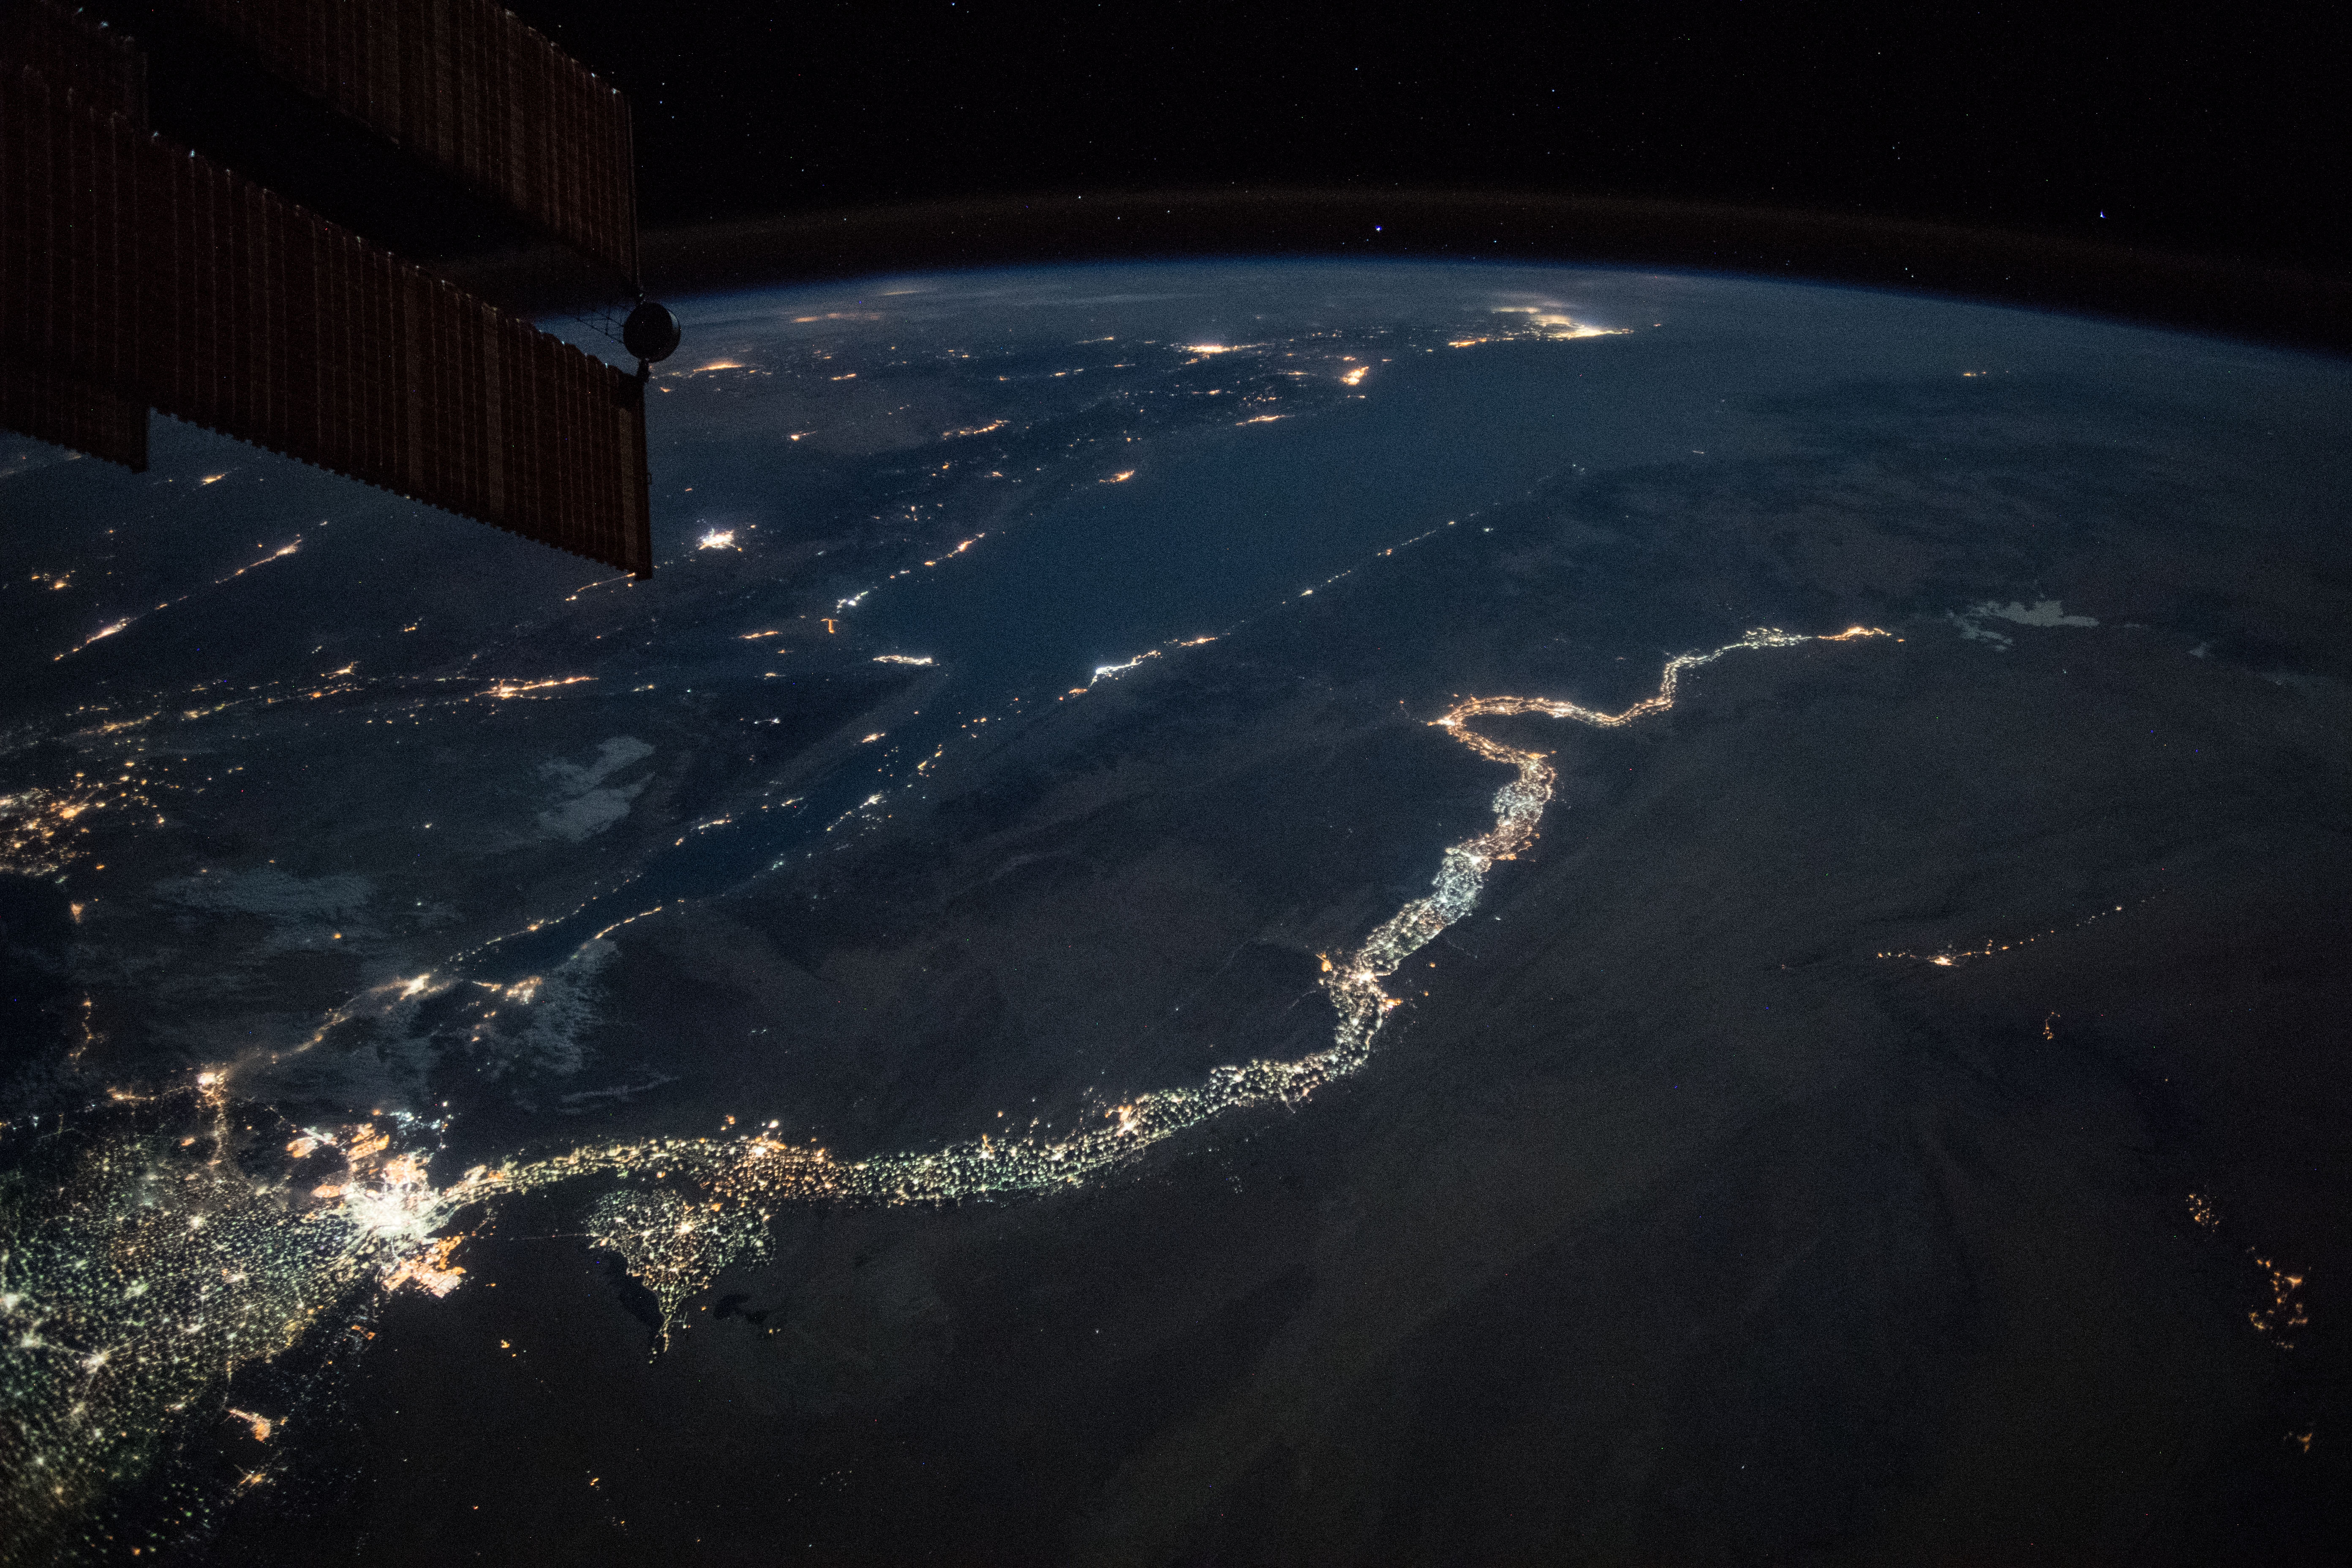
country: EGYPT
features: EASTERN DESERT, QENA CITY, GERGA CITY, SOHJAG, TAHTA CITY, GULF OF SUEZ, GULF OF AQABA, CAIRO CITY, FAIYUM CITY, MALLAWI CITY, NILE RIVER, NIGHT, EARTH LIMB
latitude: 27.5
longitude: 32.8
